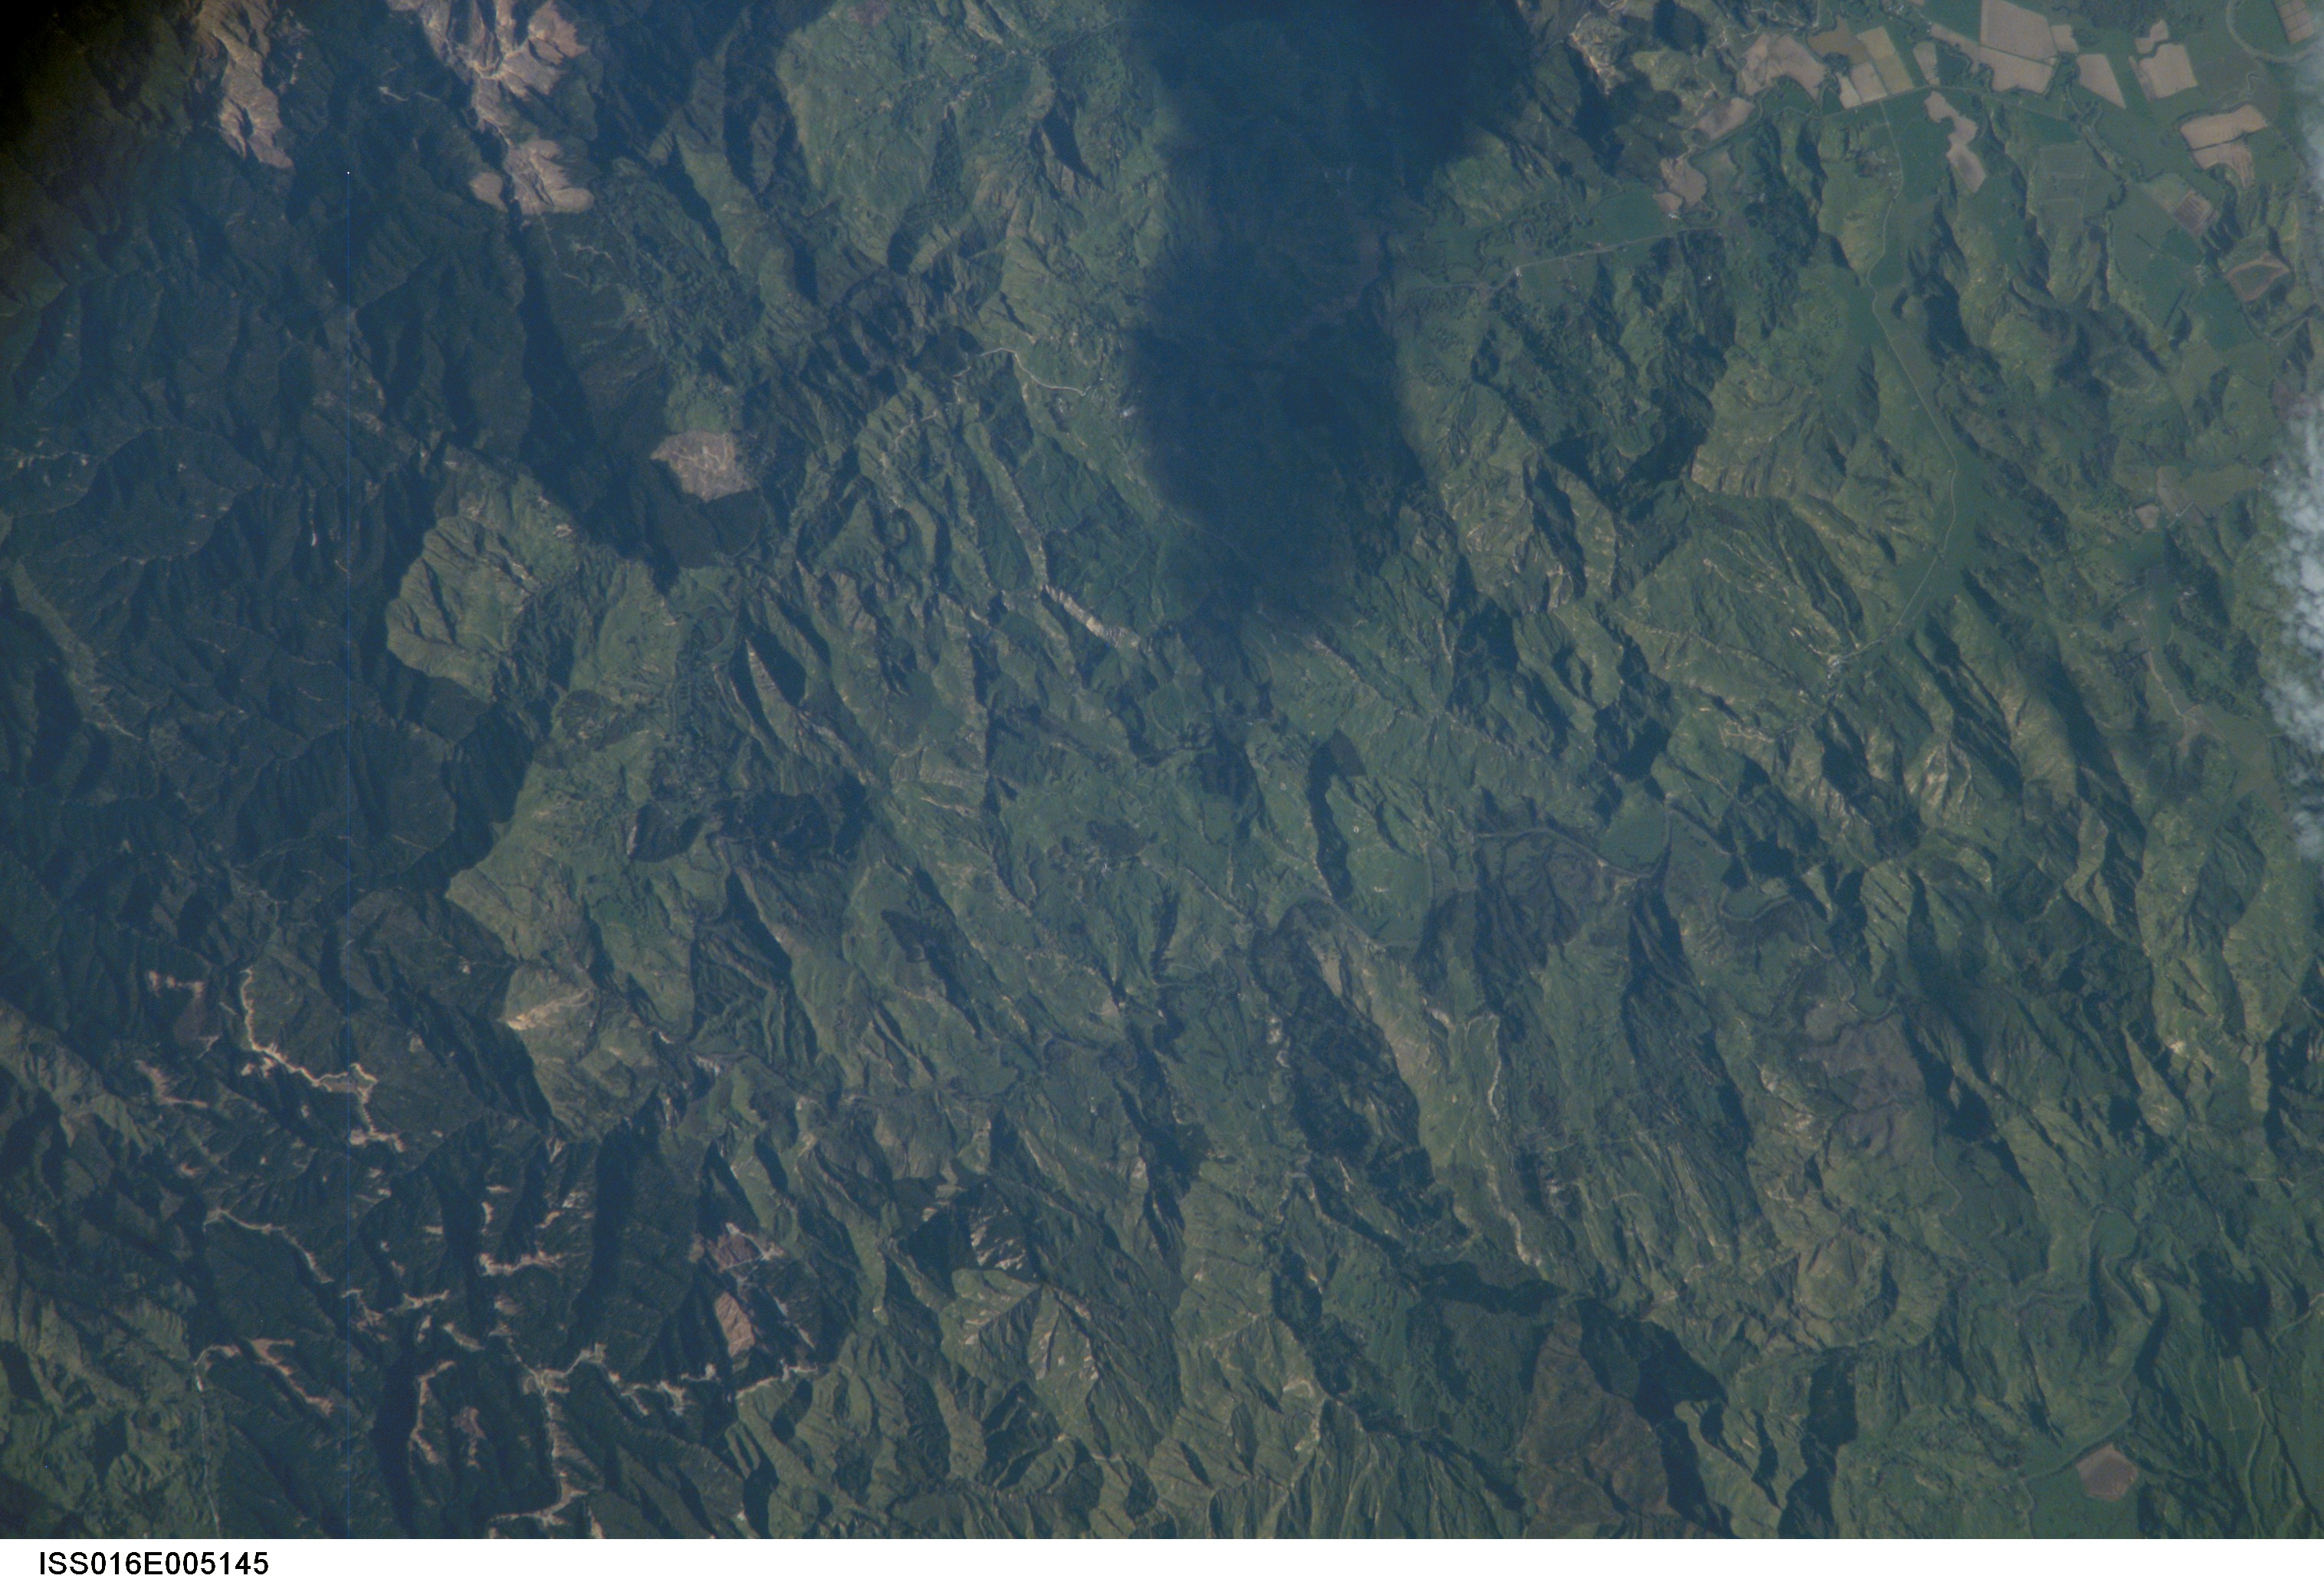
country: NEW ZEALAND-NI
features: RAUKUMARA RANGE
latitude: -38.3
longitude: 178.2
